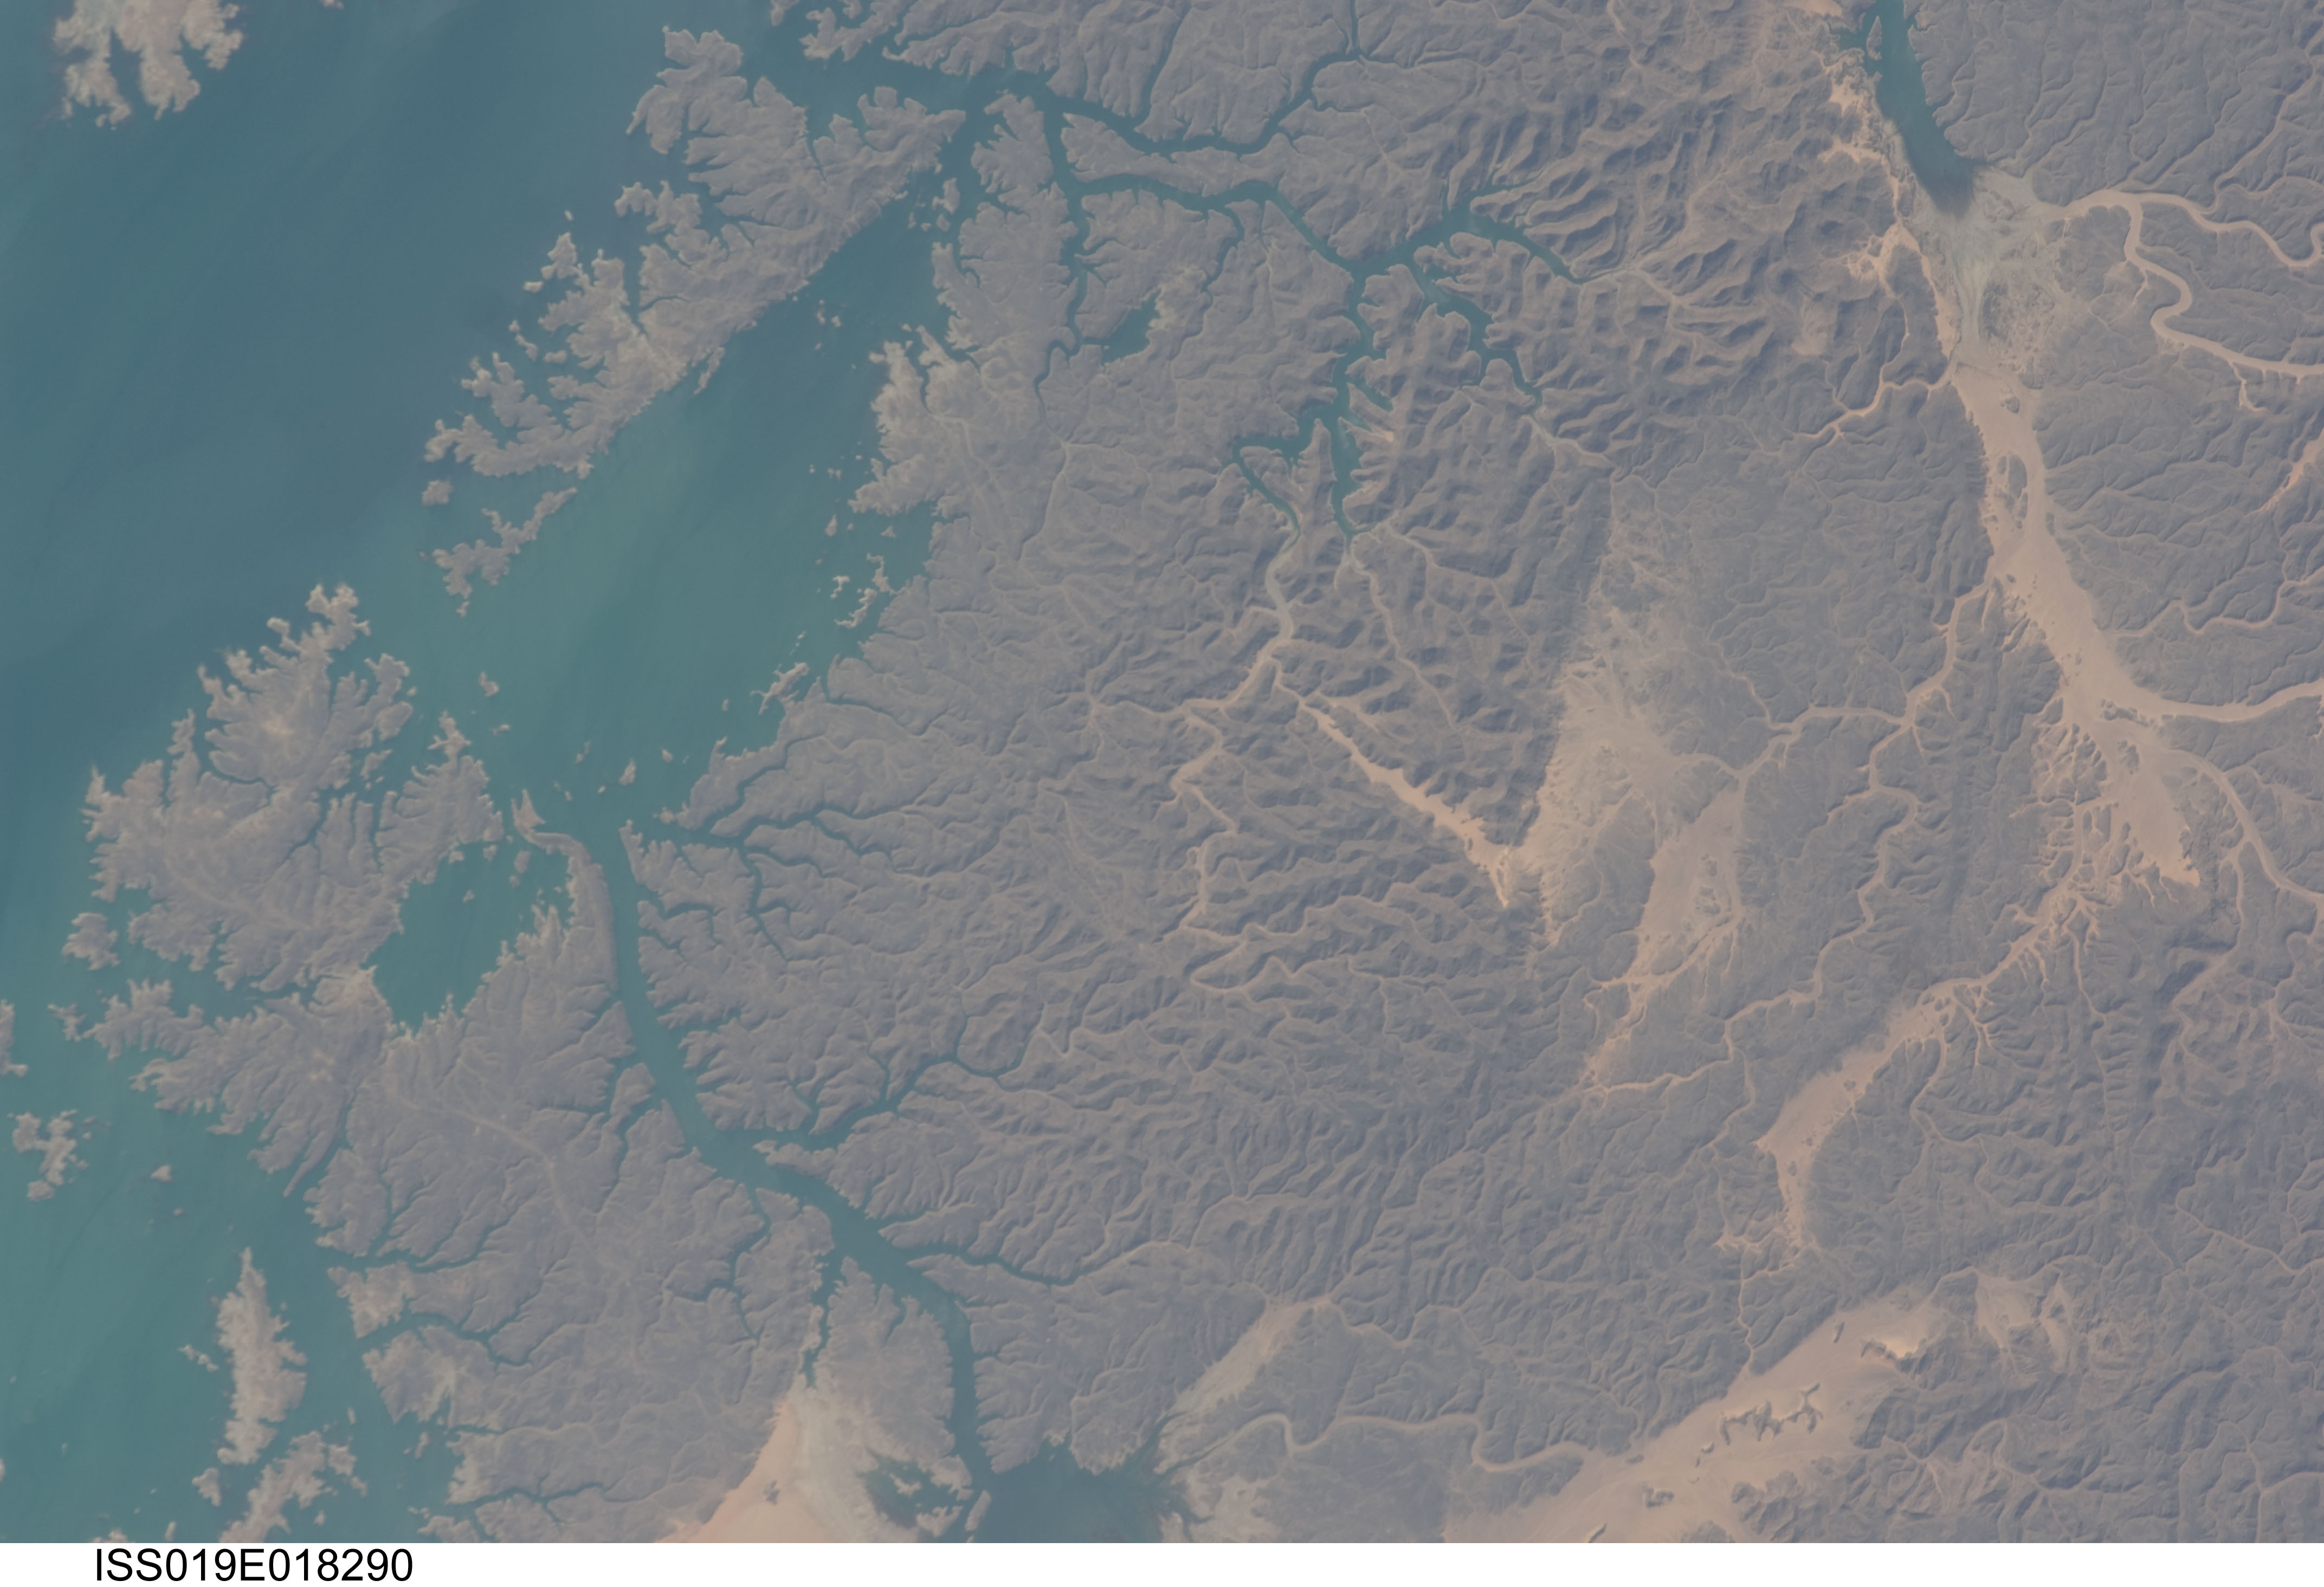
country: EGYPT
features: LAKE NASSER, INLETS, WADIS
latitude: 23.4
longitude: 33.0
